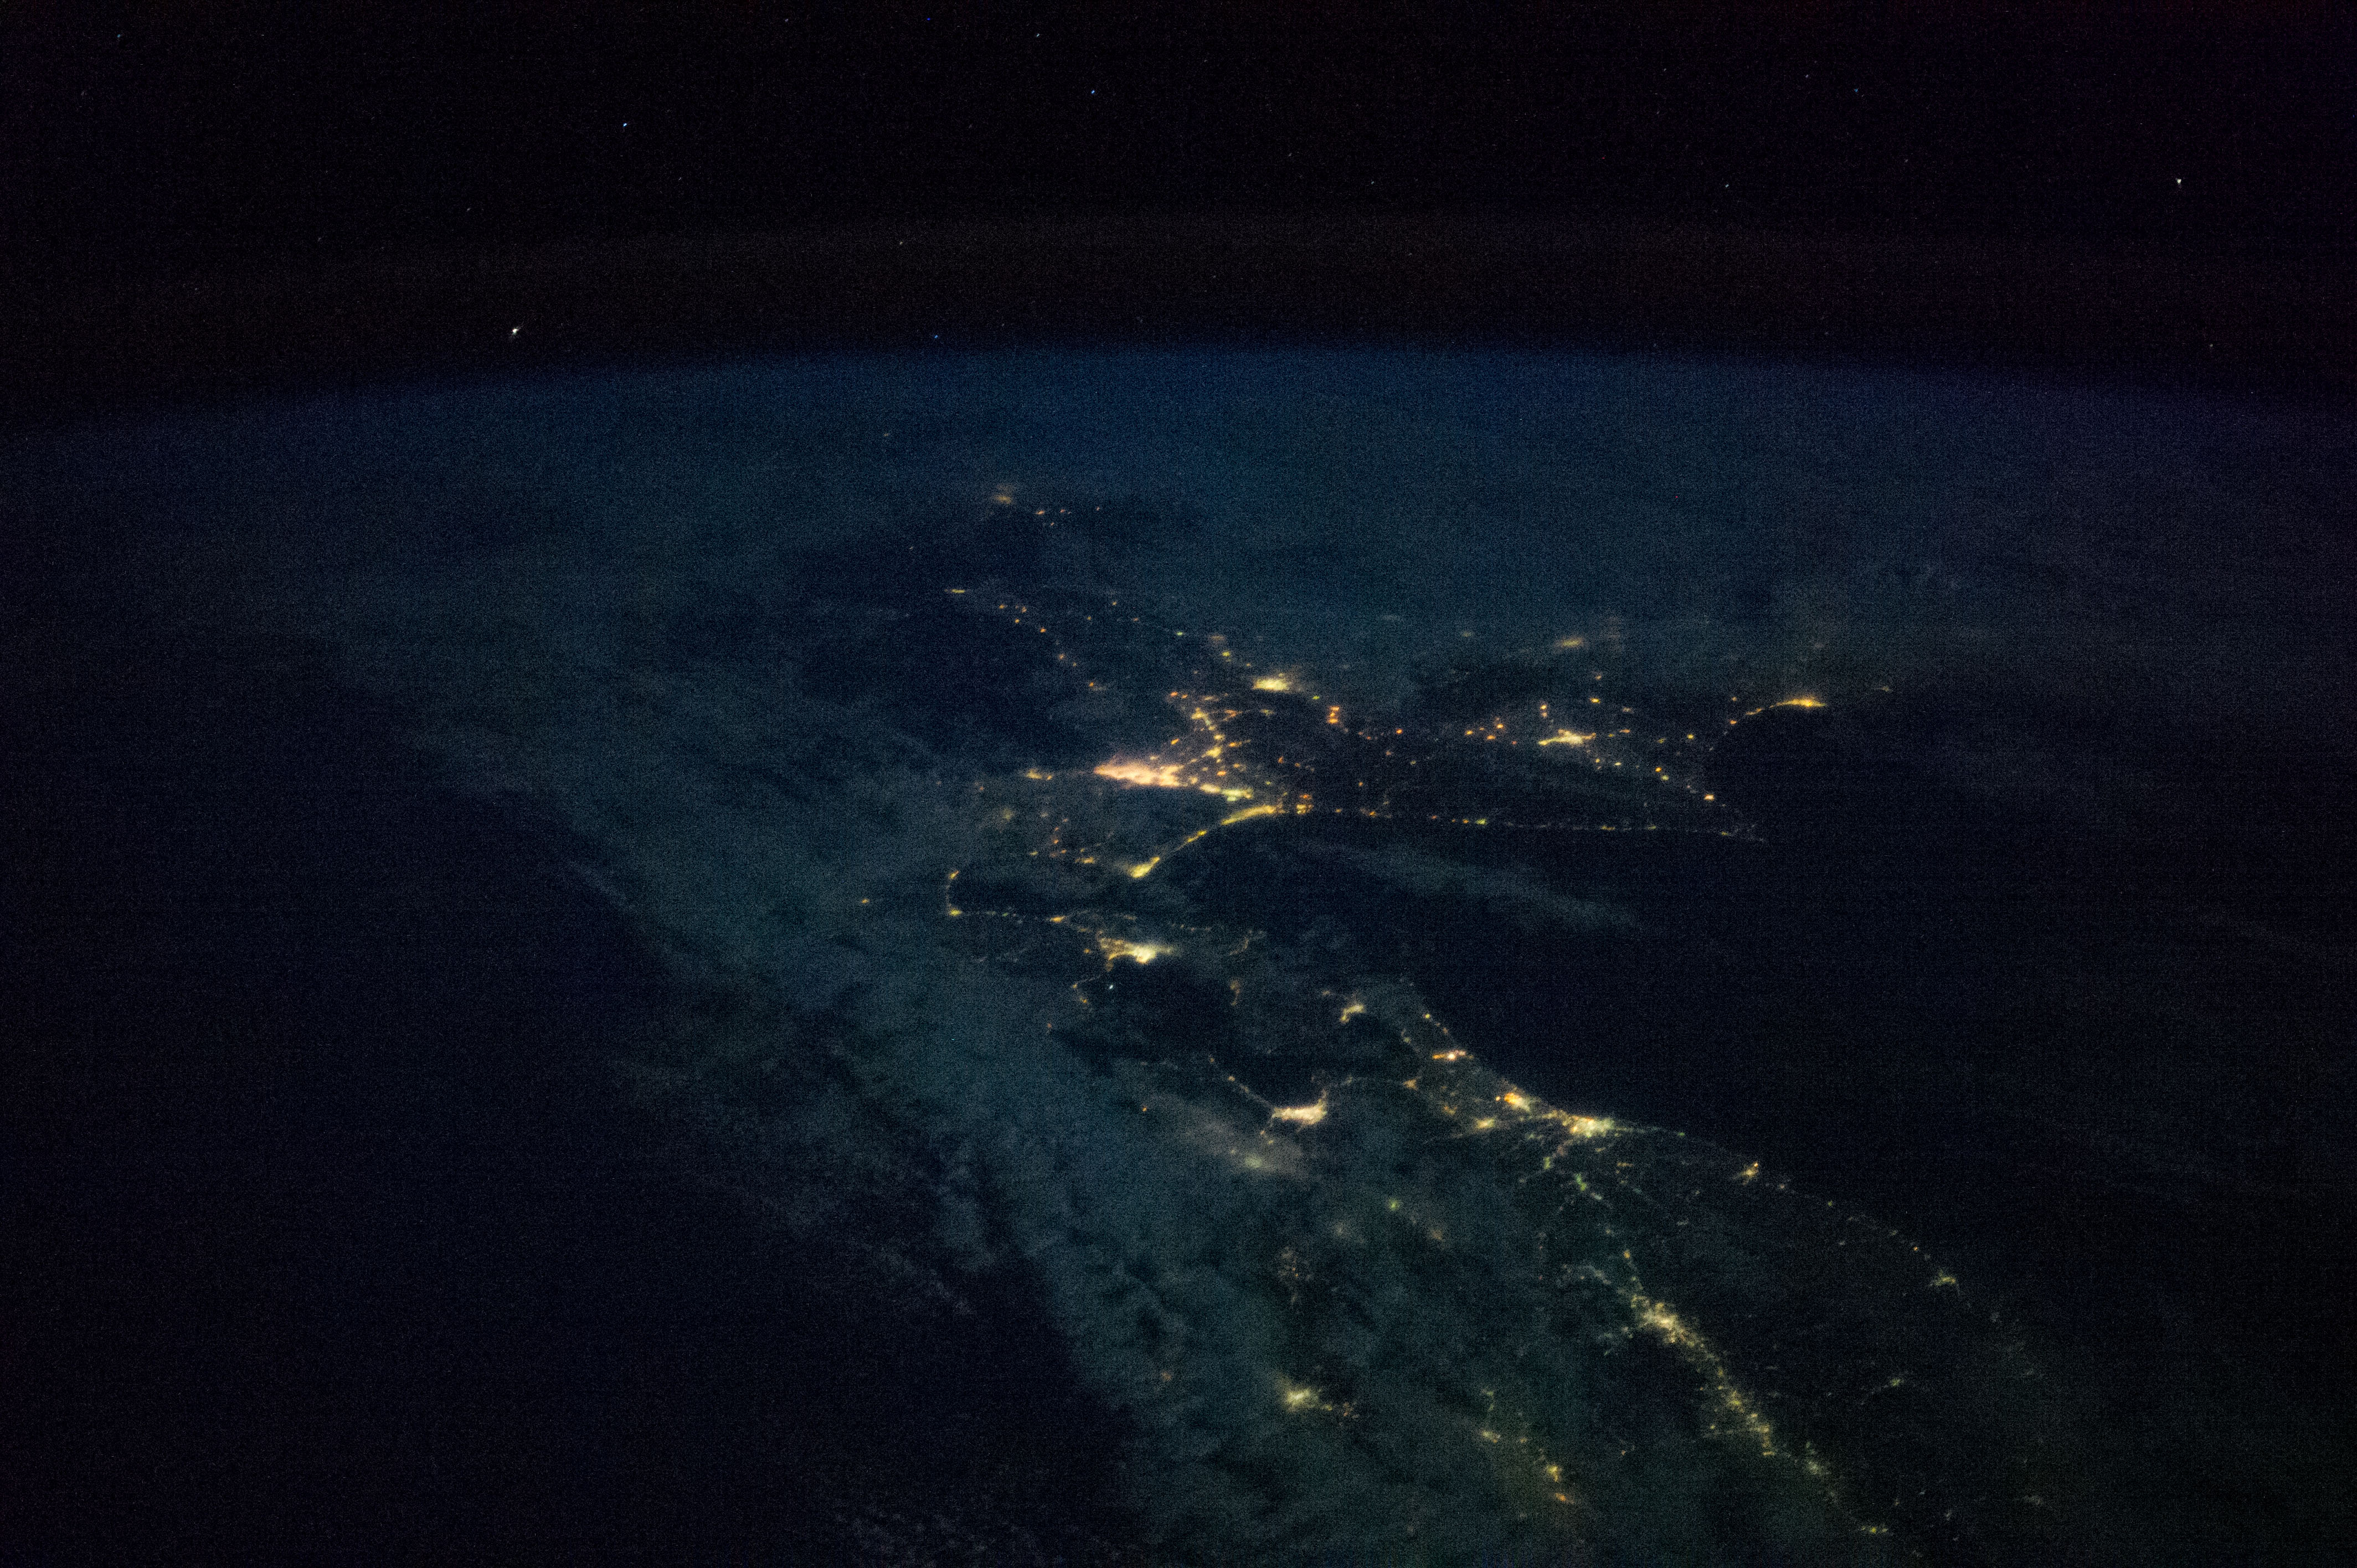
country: JAPAN
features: SEA OF JAPAN, SAPPORO, NIGHTLIGHTS, EARTH LIMB
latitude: 43.0
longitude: 141.6
